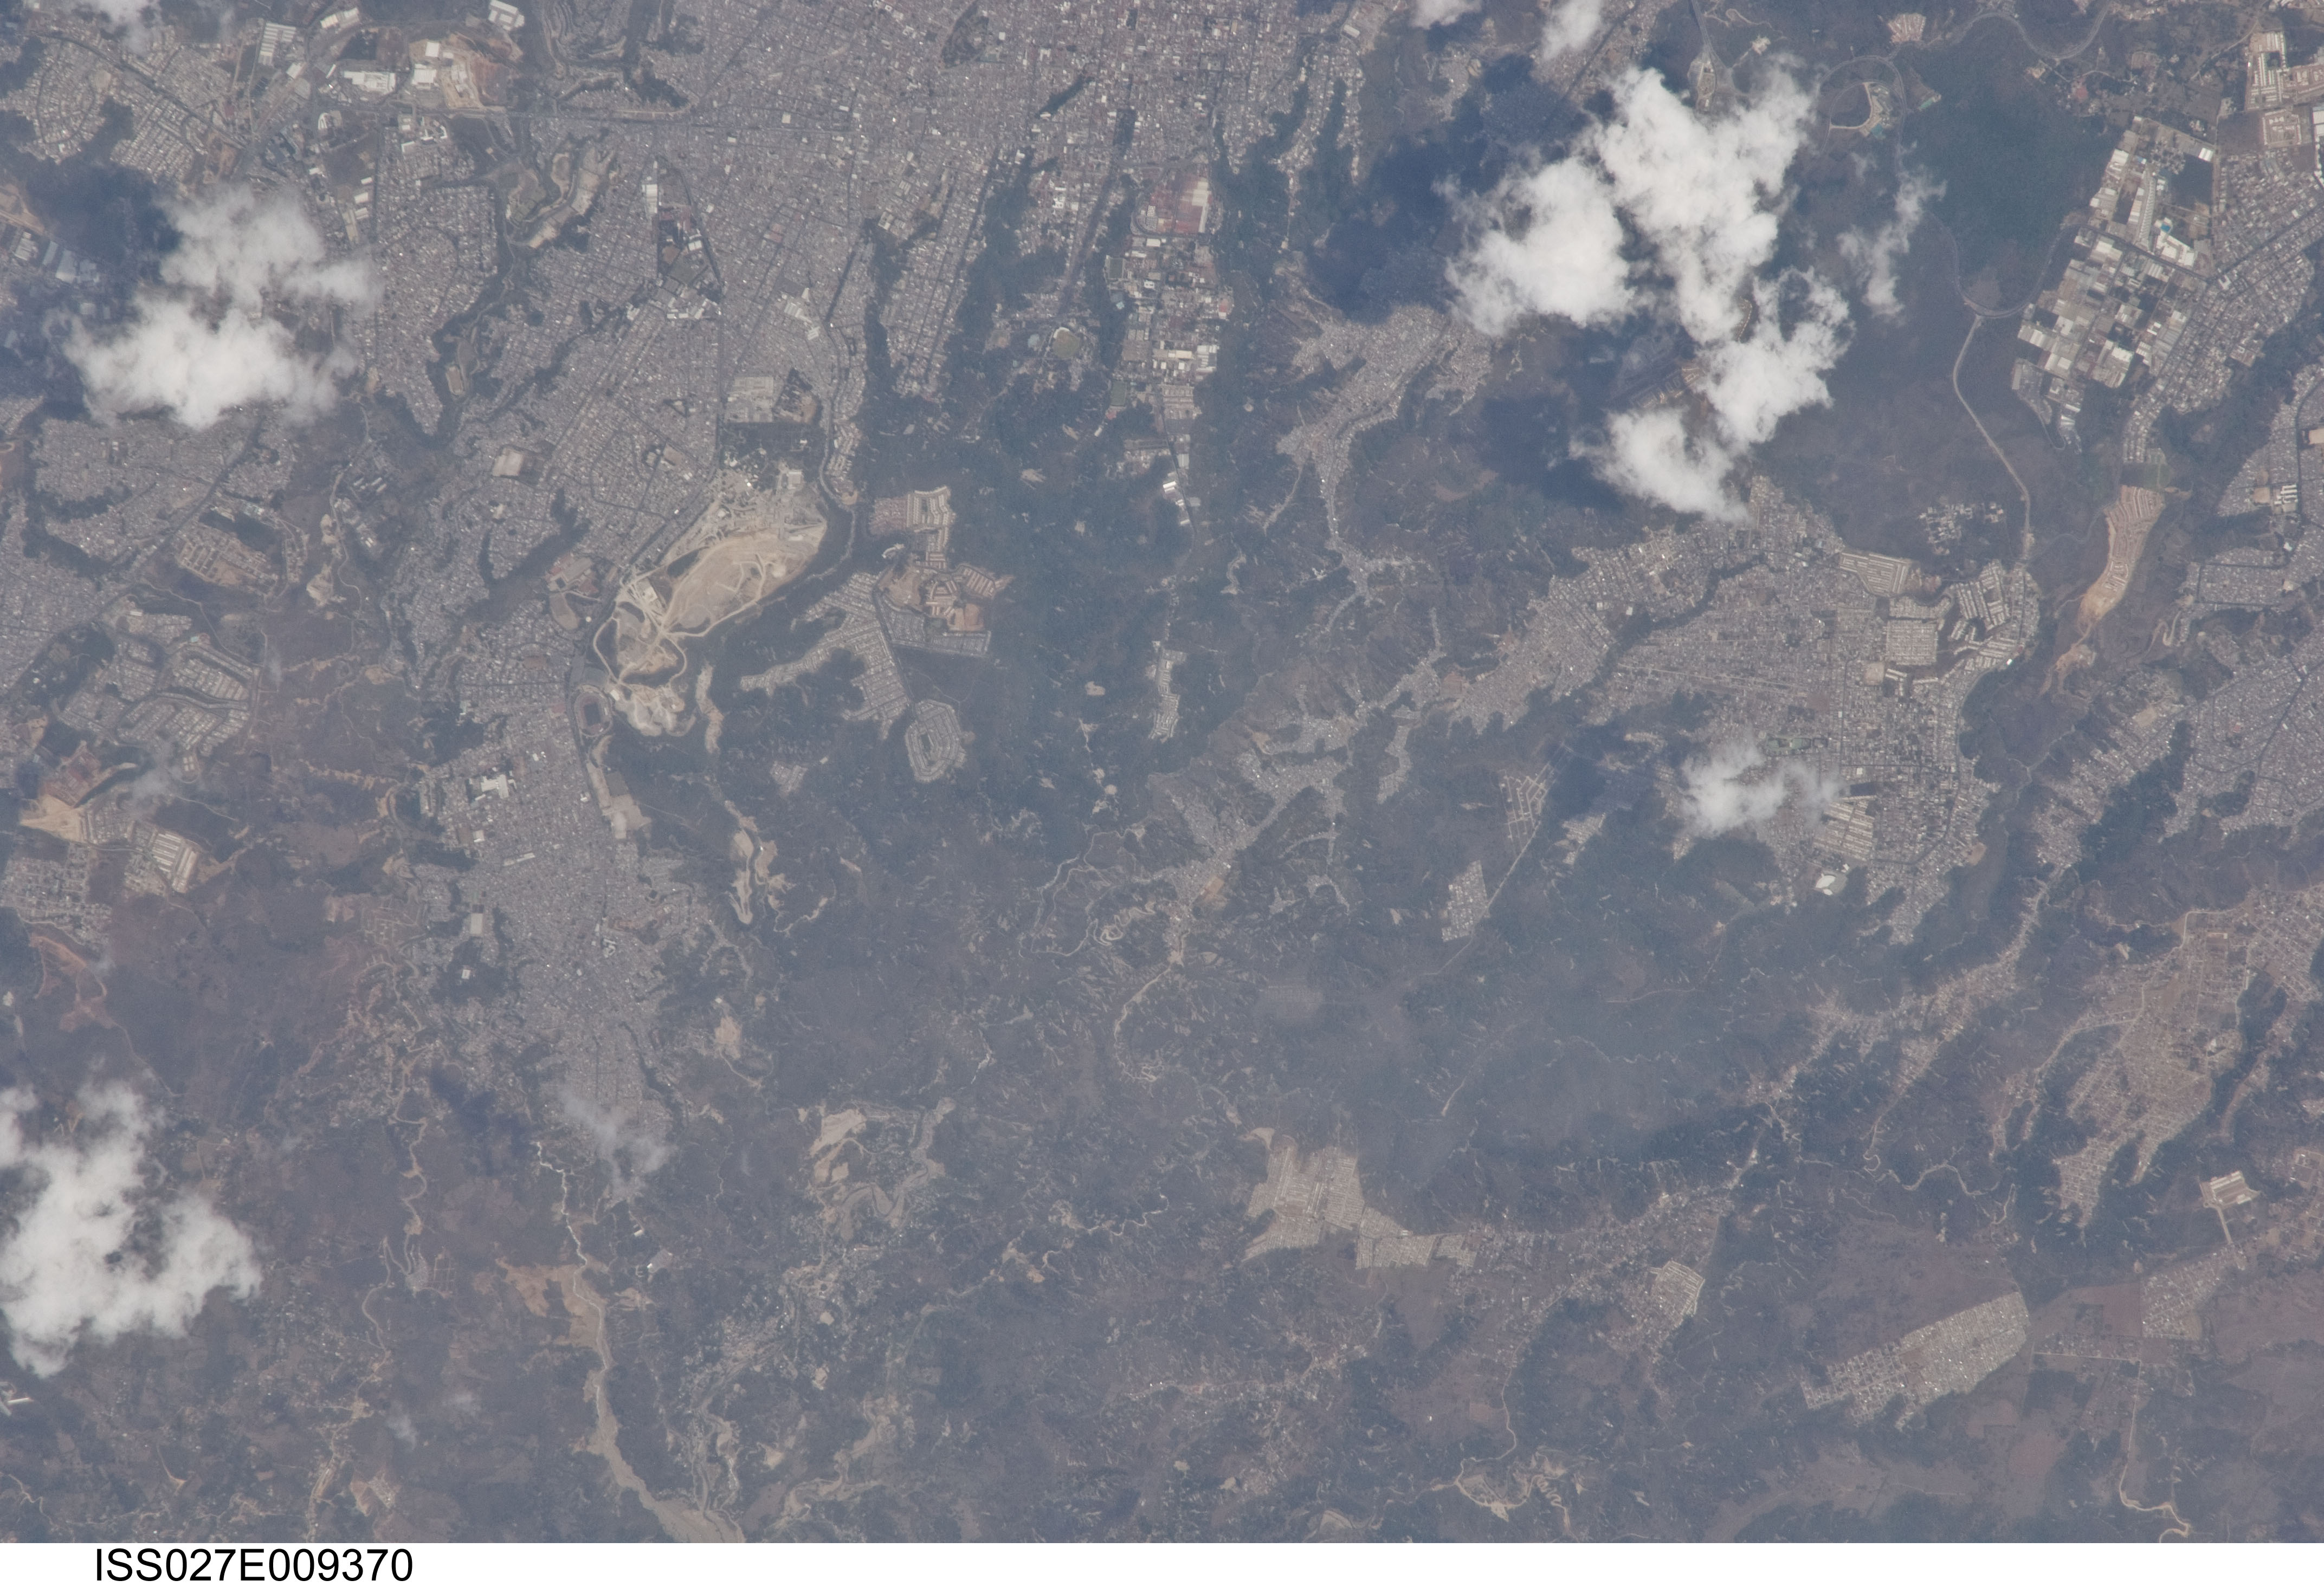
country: GUATEMALA
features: NORTHERN GUATAMALA CITY
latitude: 14.7
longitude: -90.5
